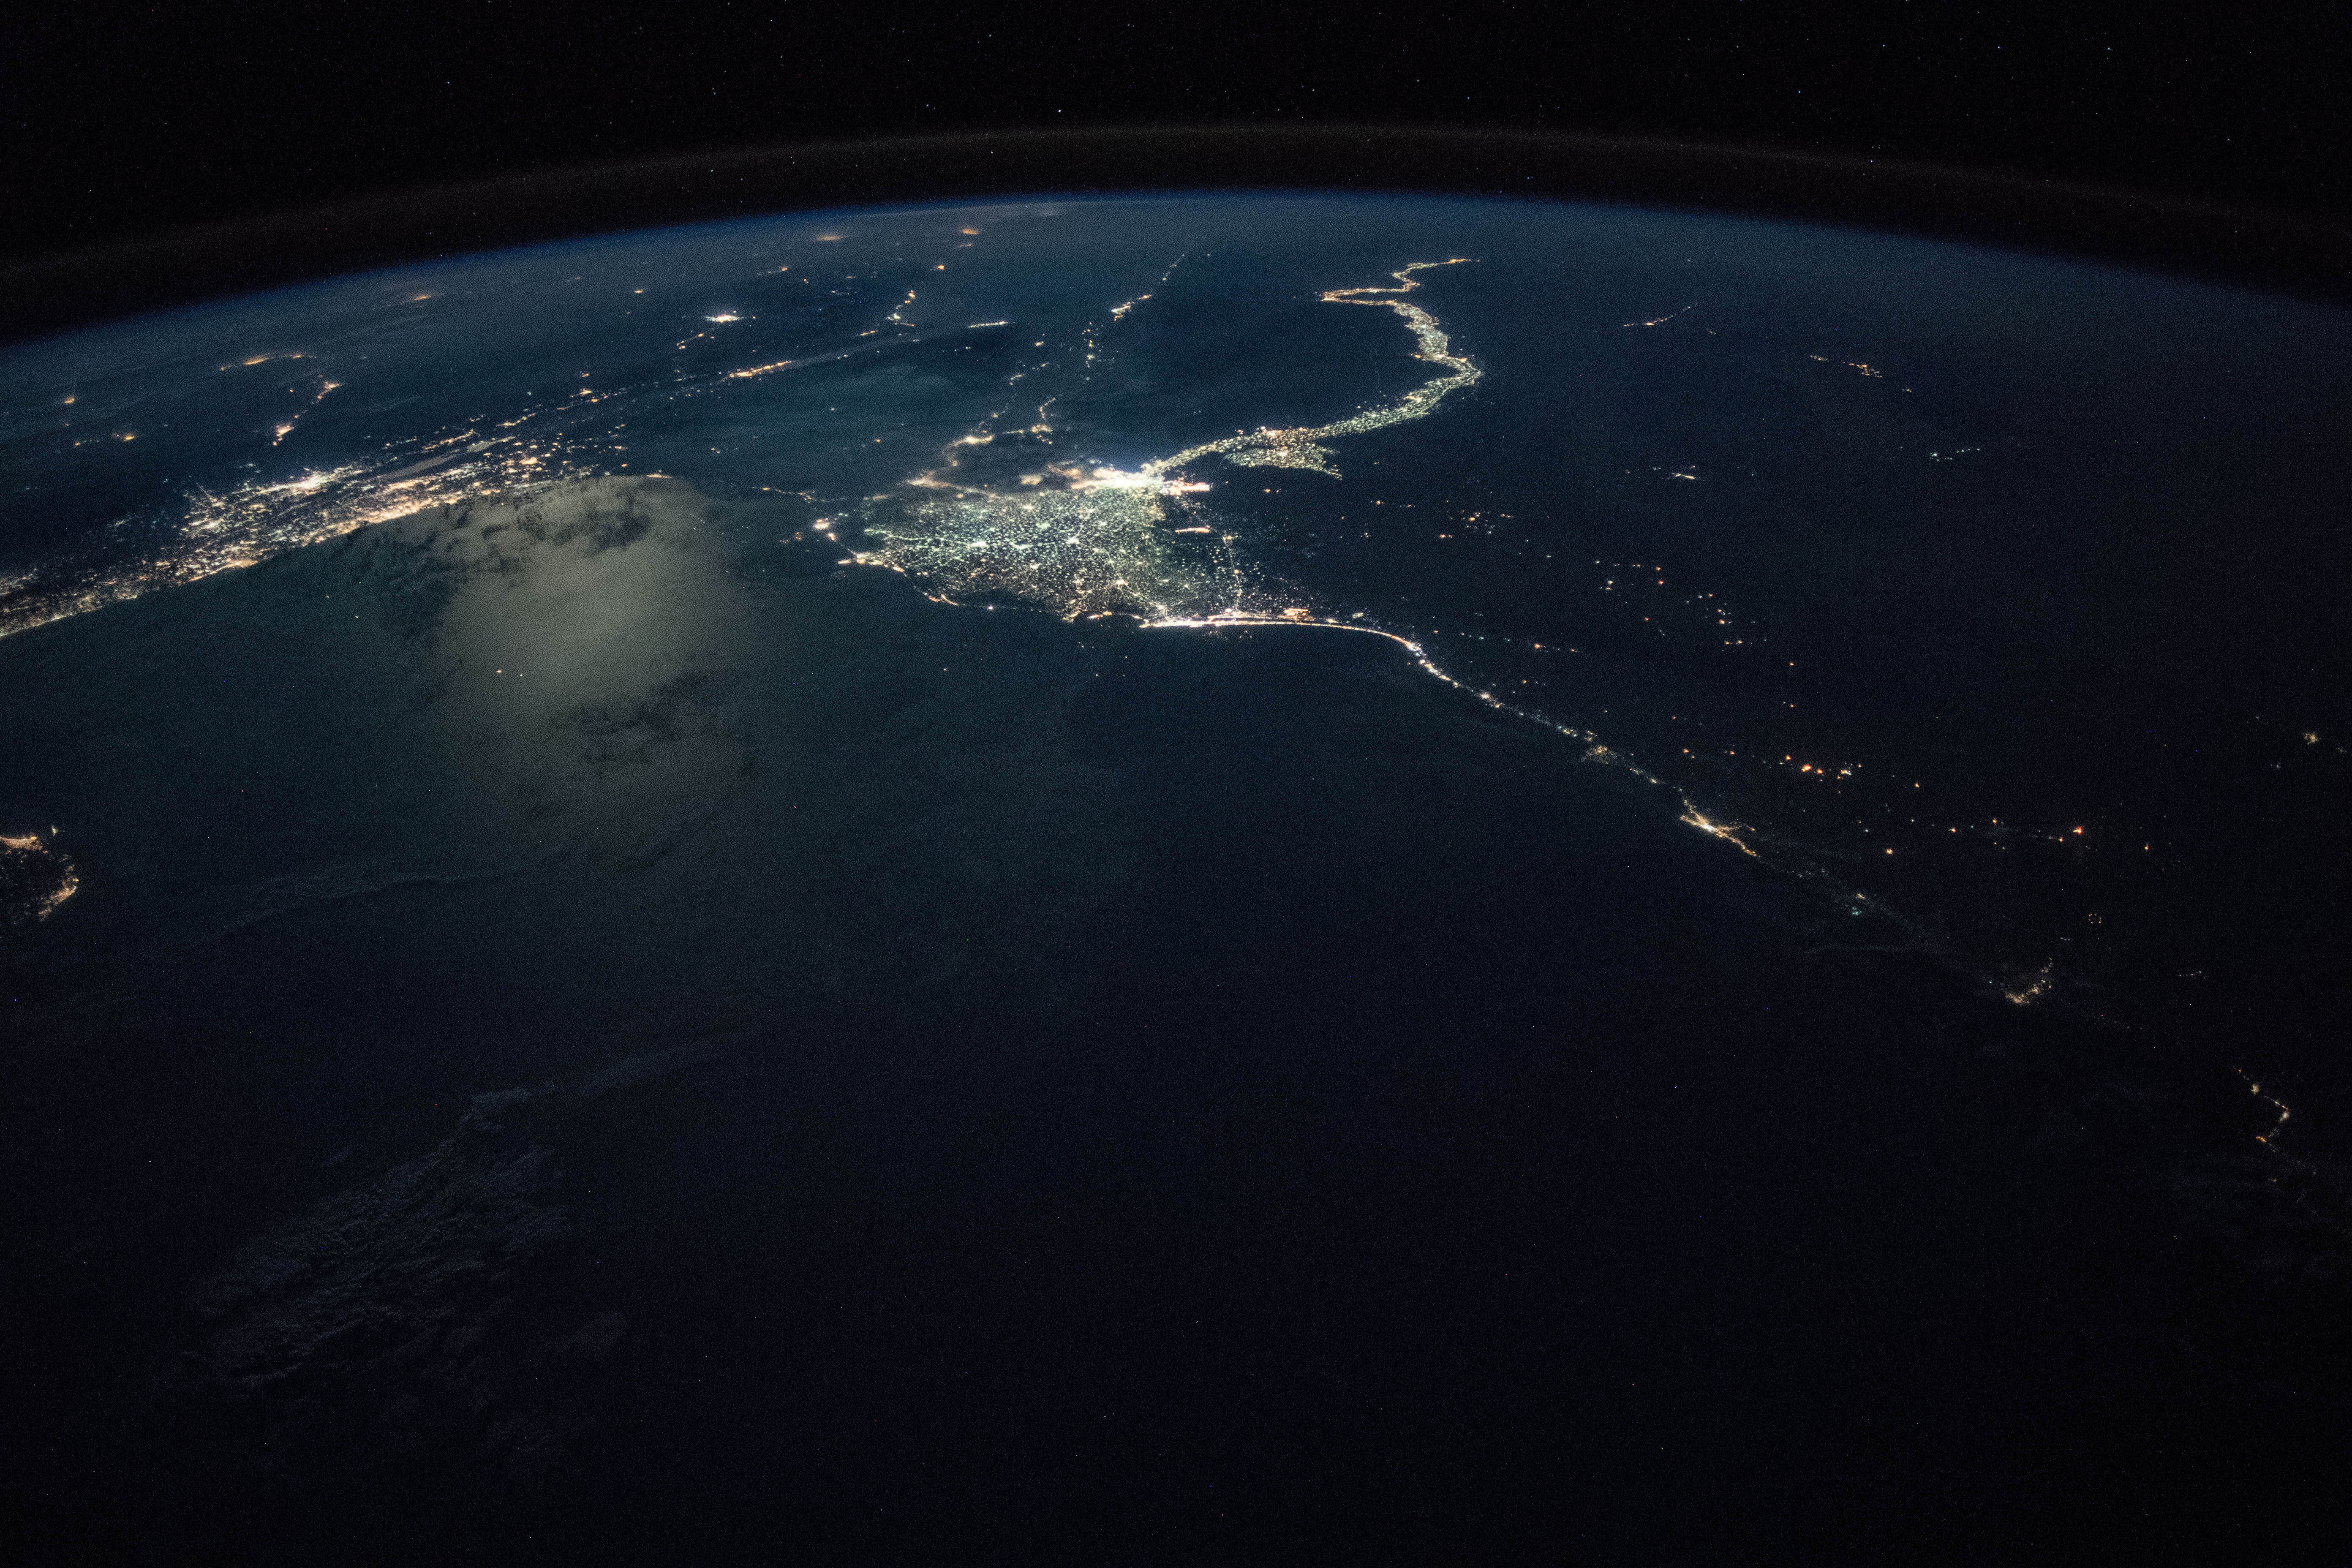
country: EGYPT
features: WESTERN DESERT, CAIRO CITY, GULF OF SUEZ, GULF OF AQABA, GAZA, JESURALEM, NILE DELTA, NILE RIVER, PORT SAID, MEDITERRANEAN SEA, NIGHT, EARTH LIMB
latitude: 32.1
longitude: 29.3
